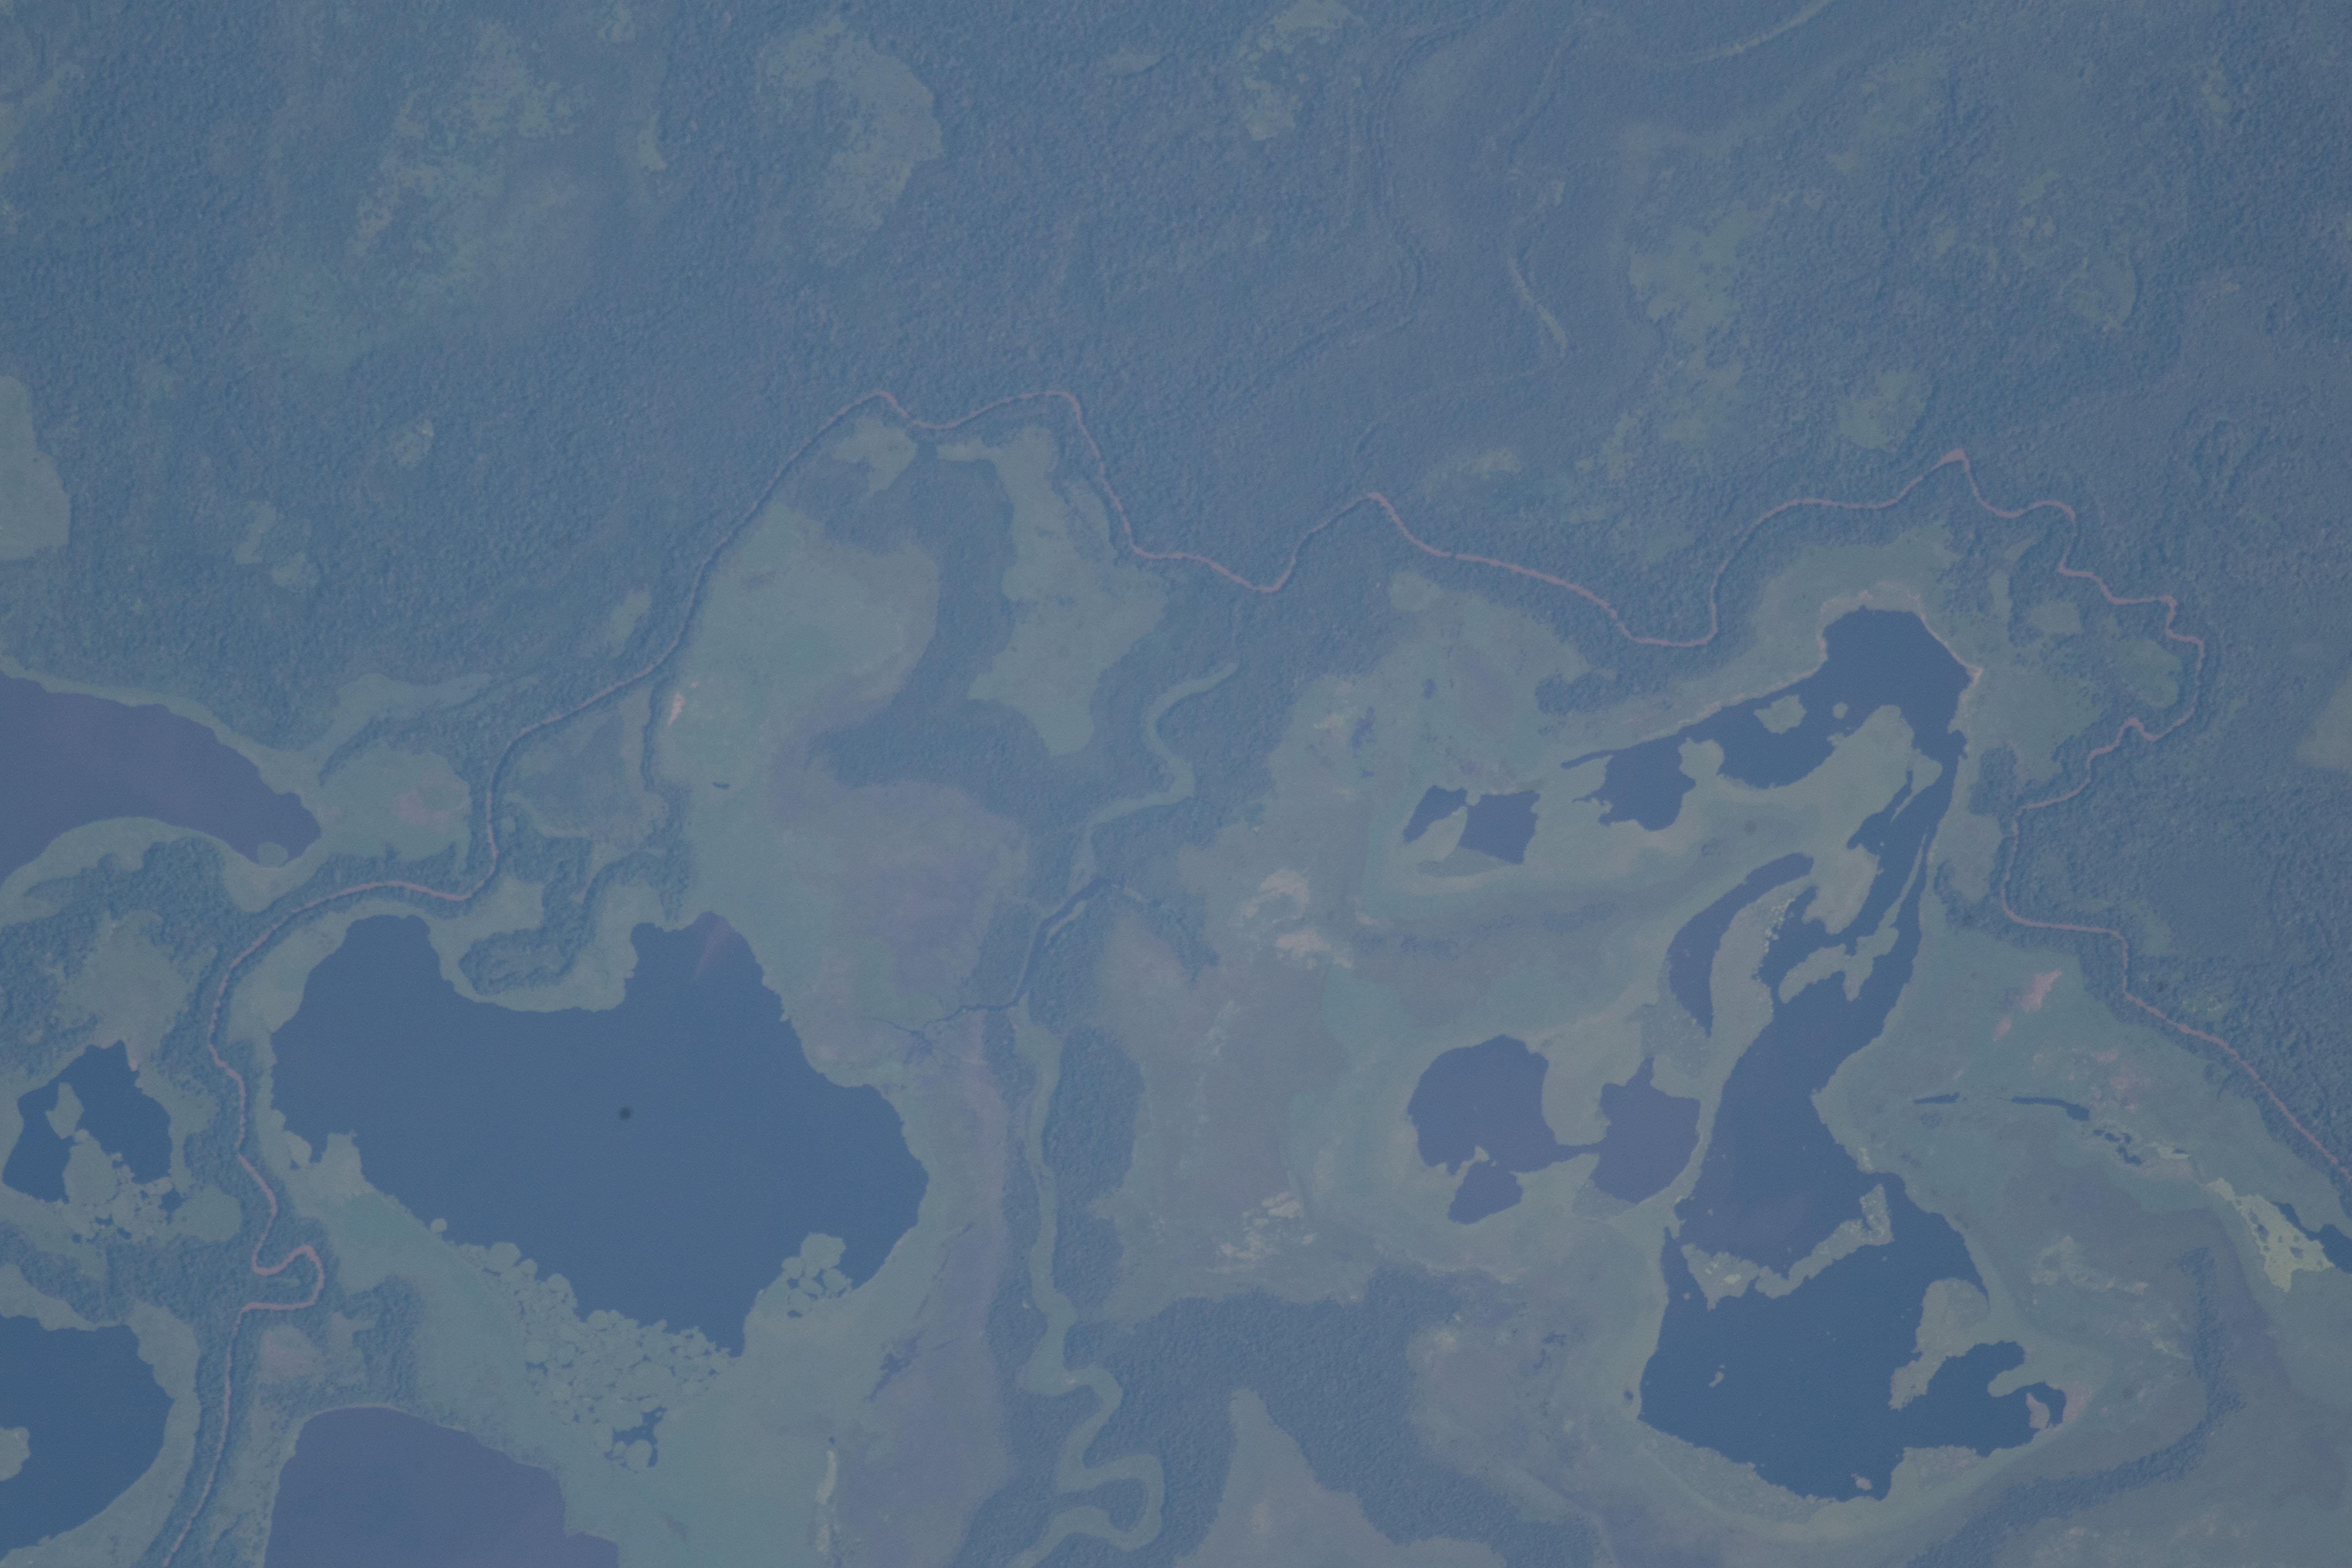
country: BOLIVIA
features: GUACHUNA LAKE, LA PORFIA LAKE, LA ENCERRADA LAGOON, ROGAGUADO LAKE
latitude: -13.1
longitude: -65.9
